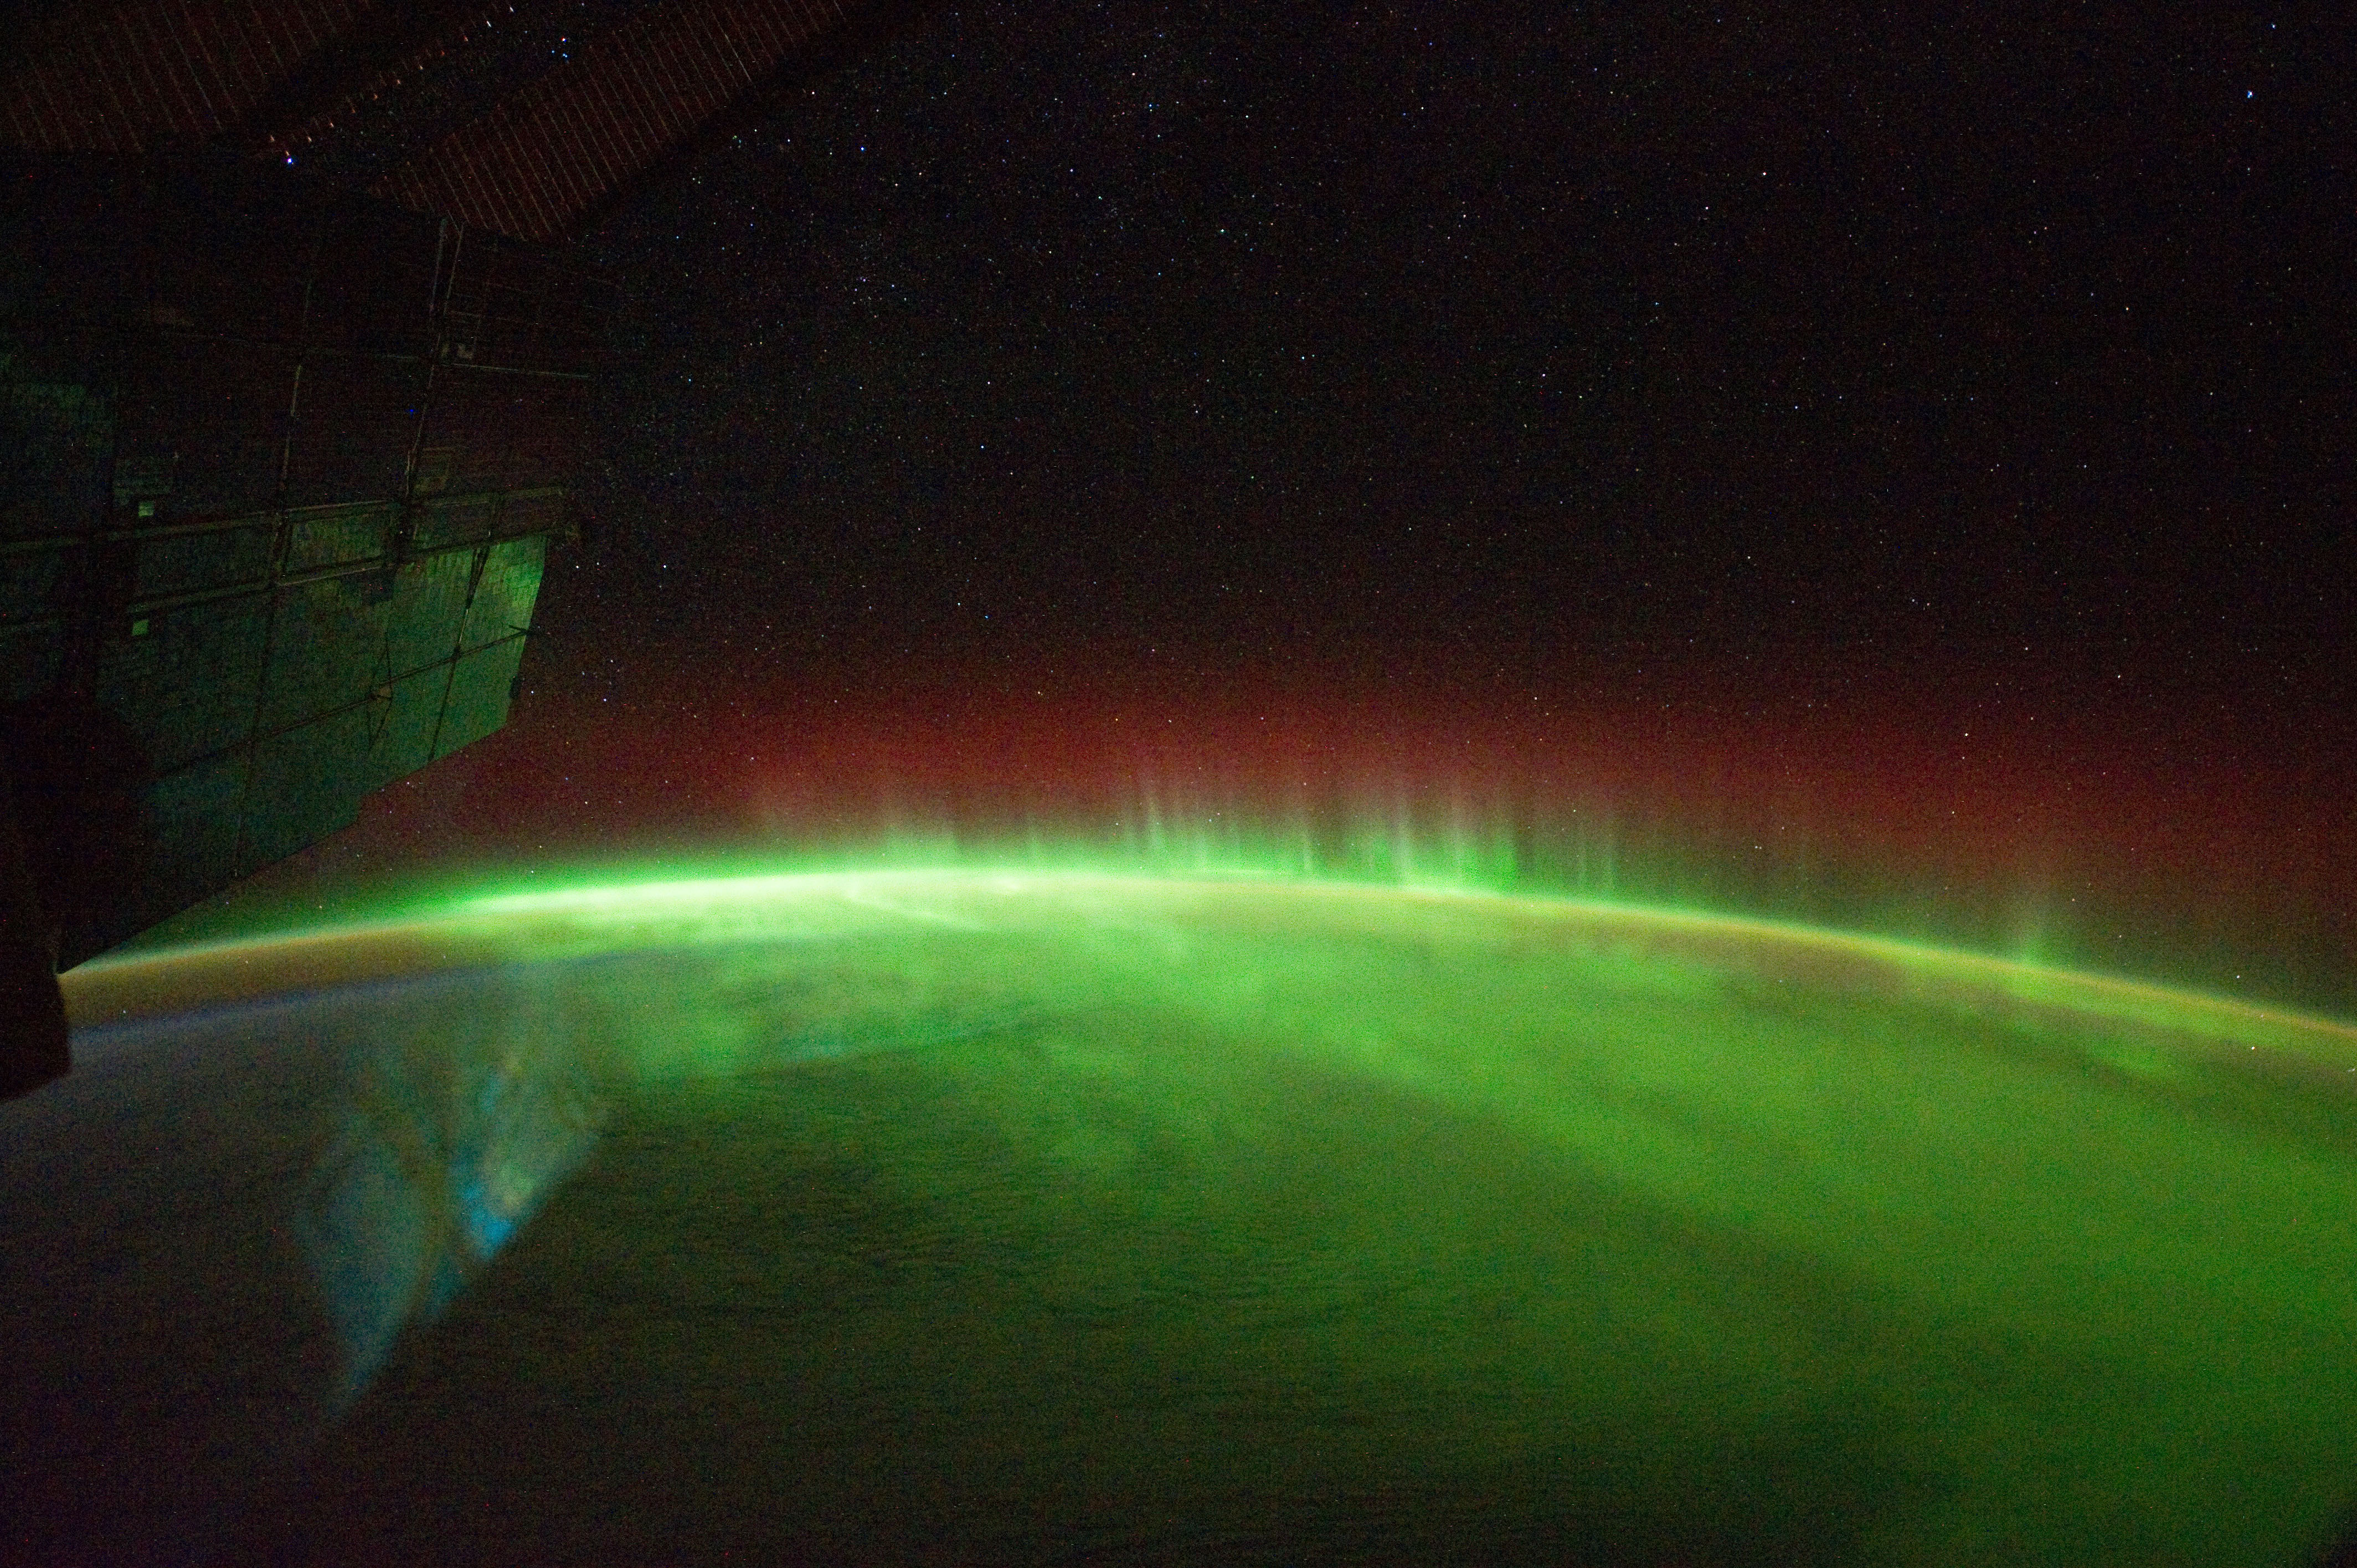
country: AURORA
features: AURORA AUSTRALIS, AIRGLOW, S. W. TASMAN SEA, CABIN LIGHT REFLECTION
